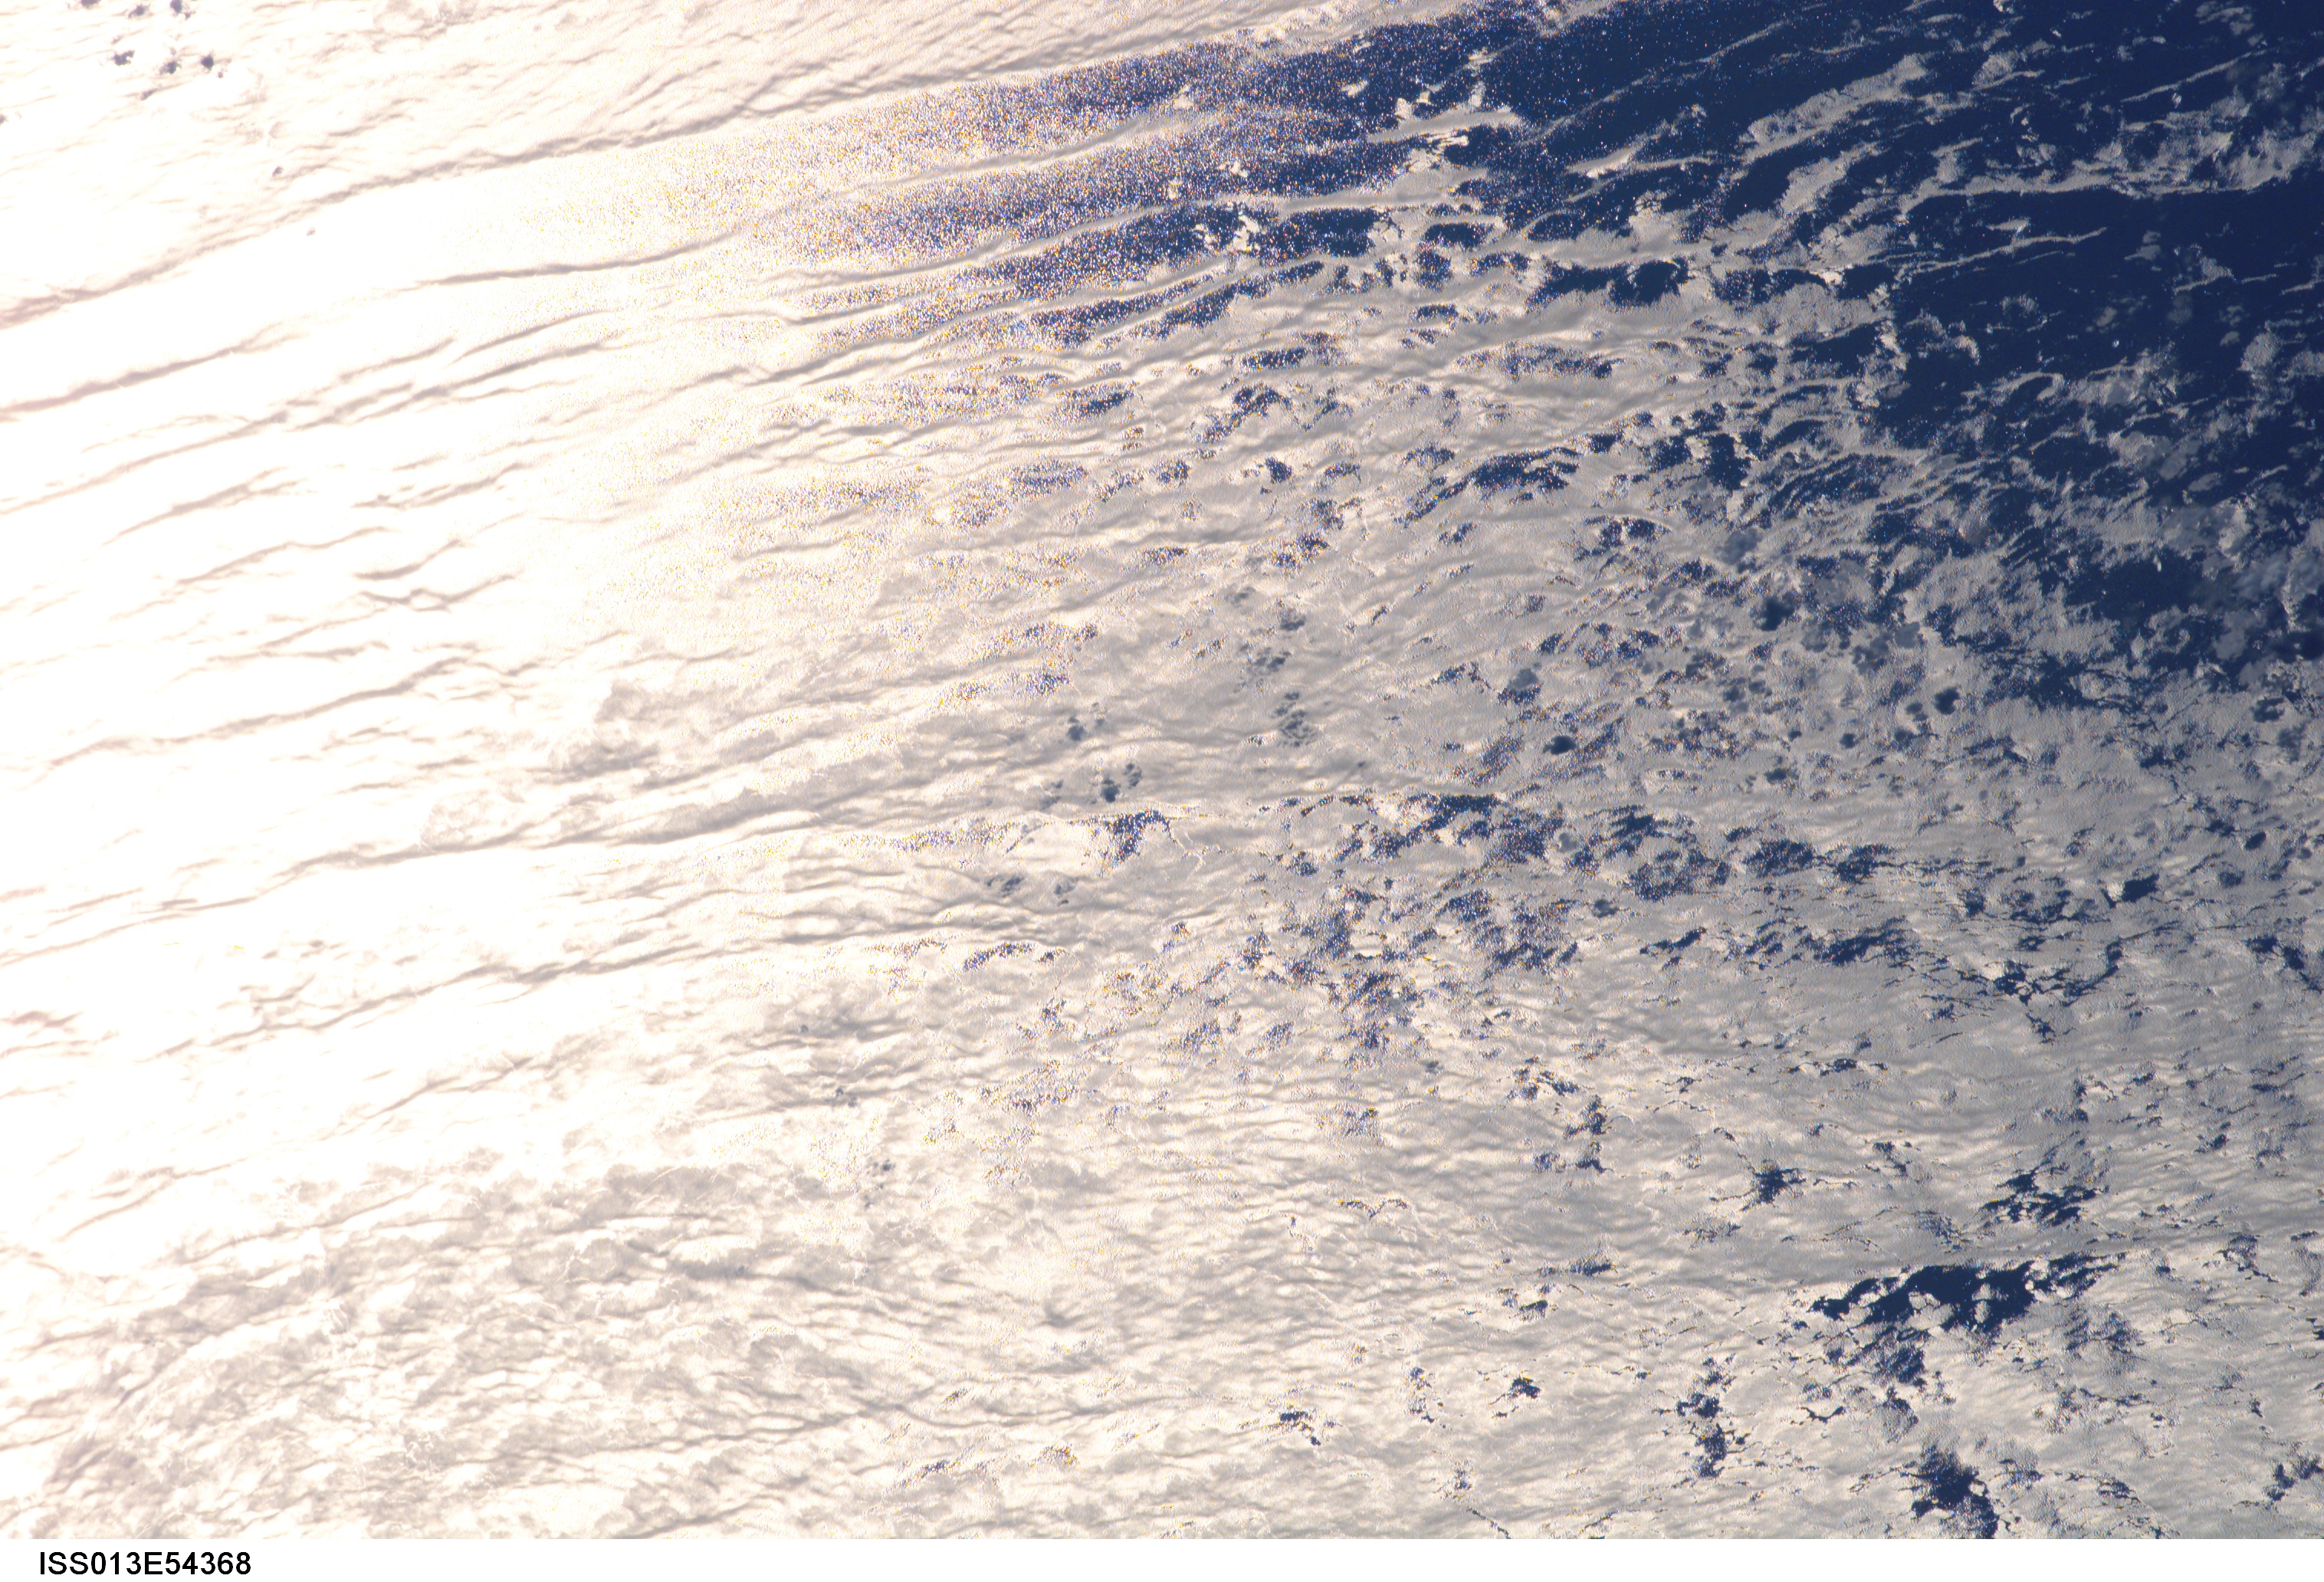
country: CHINA
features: SUNGLINT, WAVES, SOUTH CHINA SEA
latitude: 19.9
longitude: 111.5
